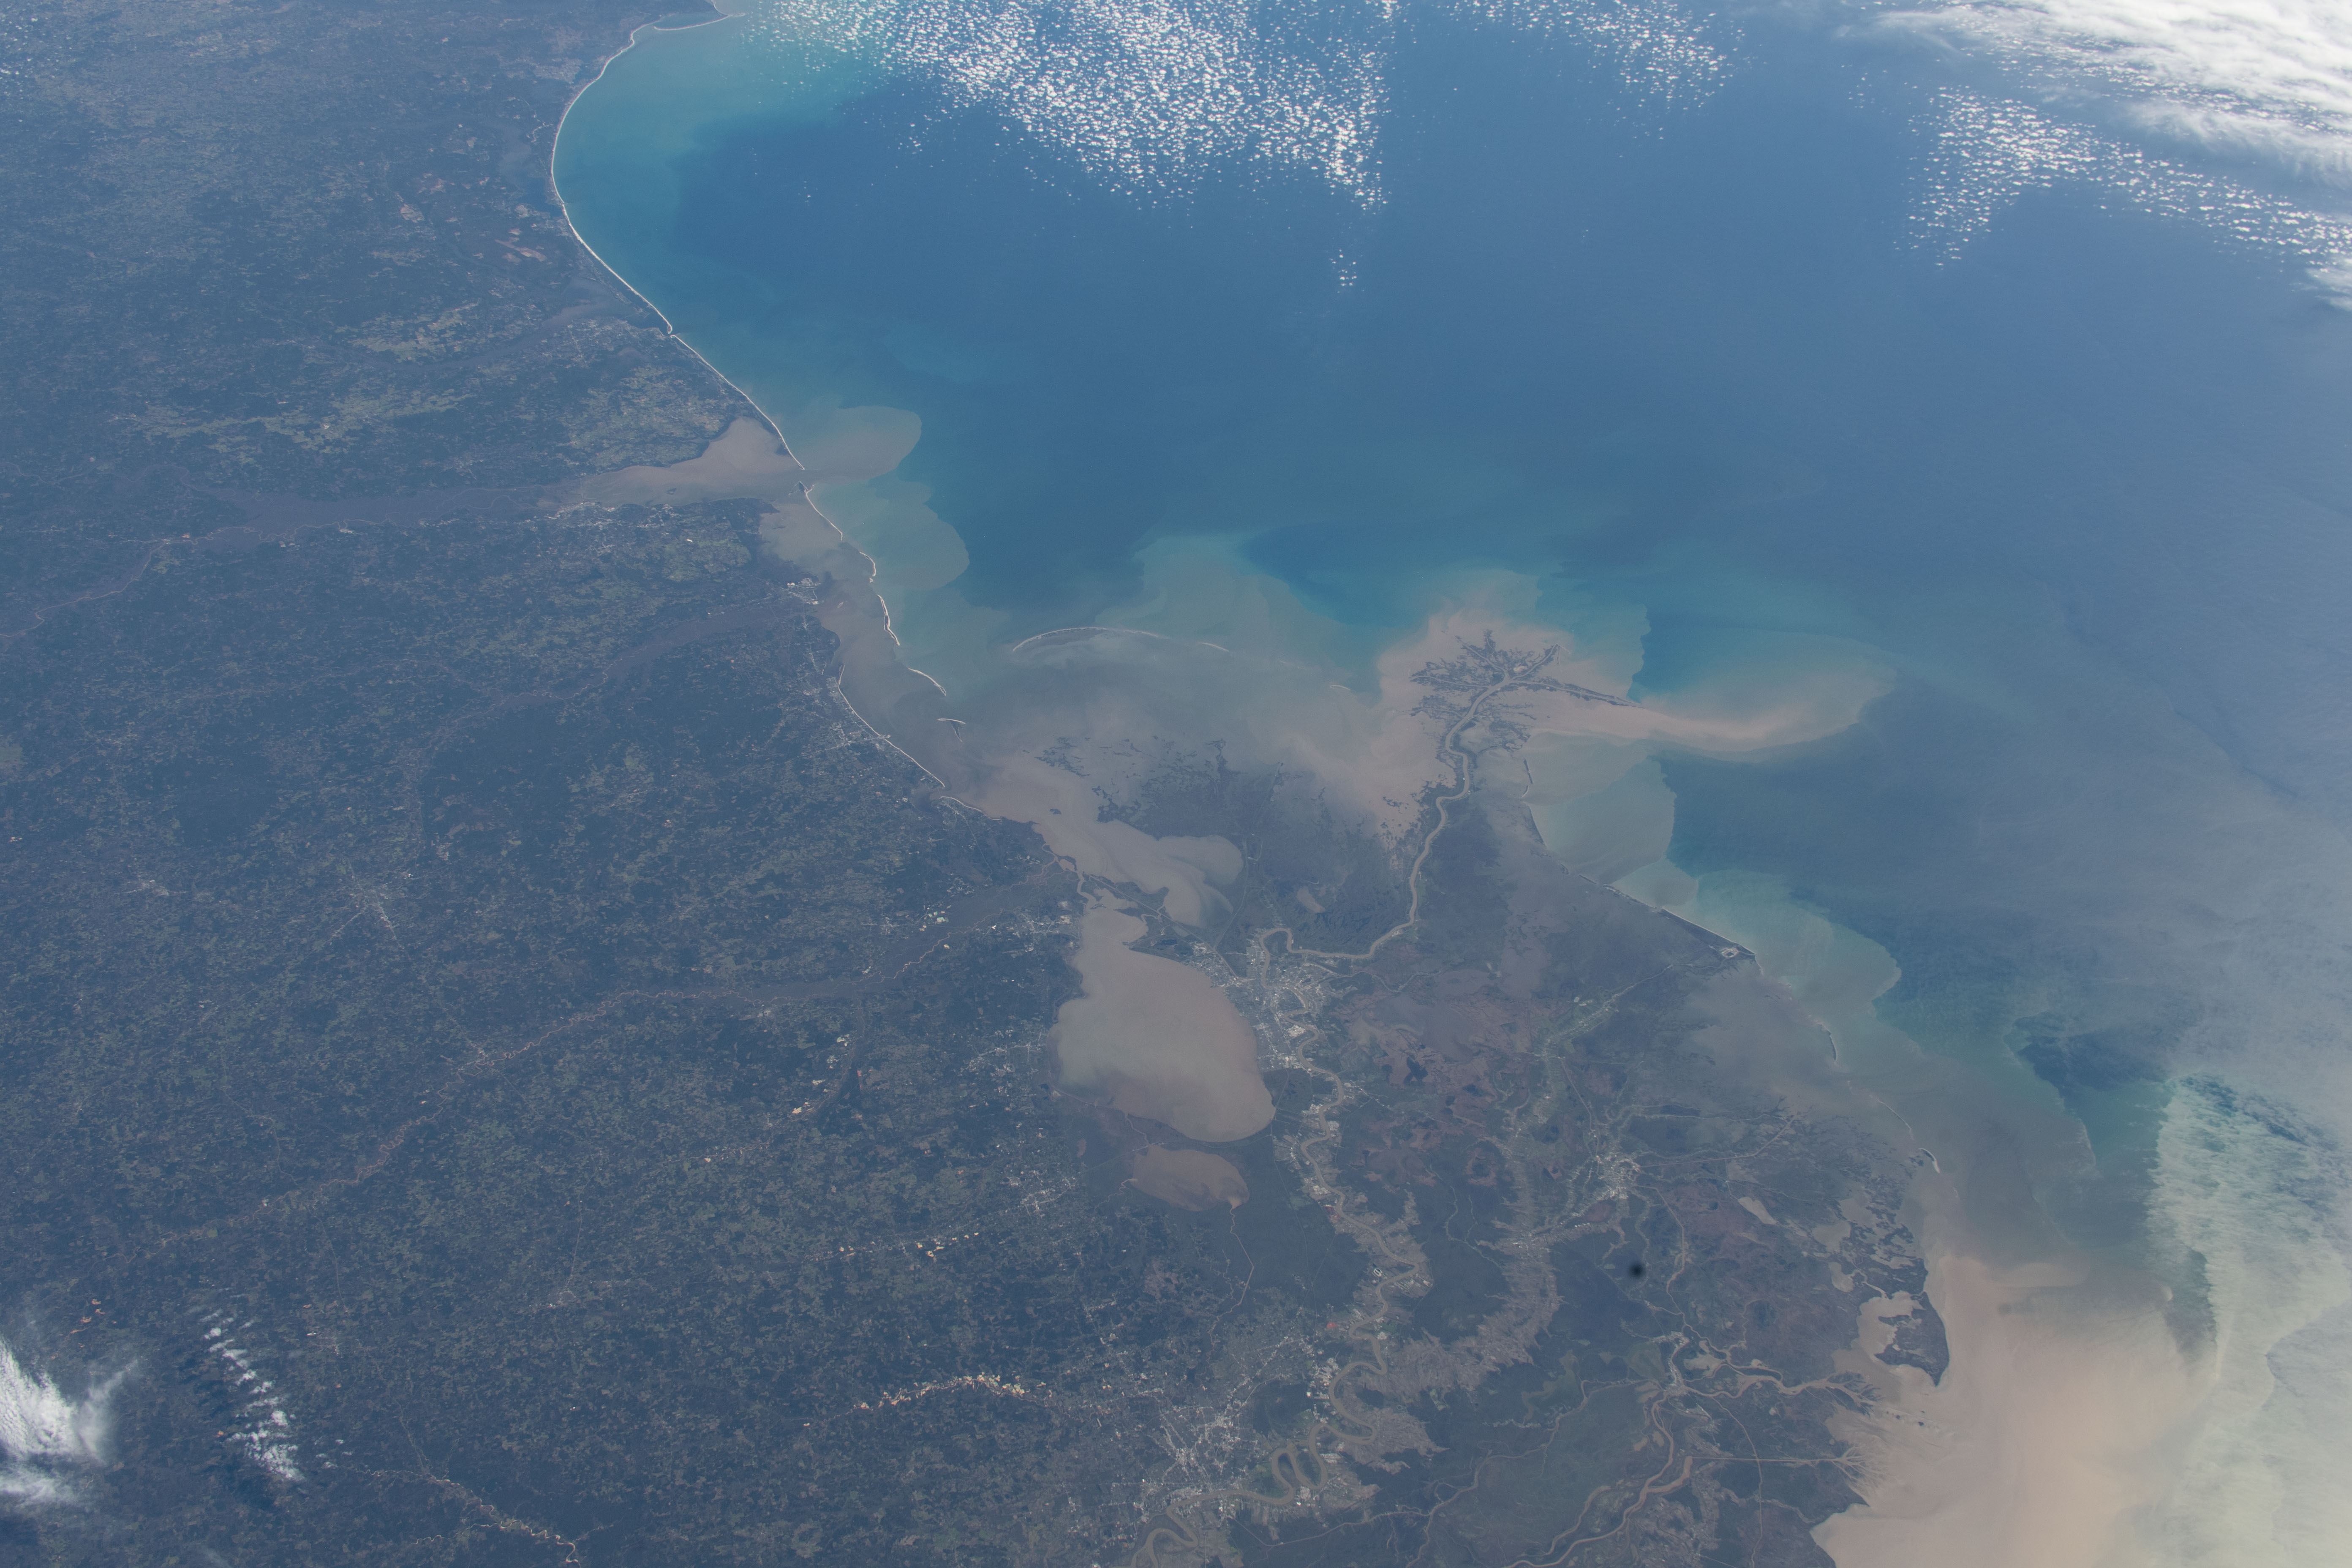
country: USA-LOUISIANA
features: NEW ORLEANS, BATON ROUGE, LAKE PONTCHARTRAIN, GULFPORT, GULF OF MEXICO, CHANDELEUR SOUND, MOBILE, PENSACOLA, PANAMA CITY, TALLAHASSEE
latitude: 30.0
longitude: -89.5
